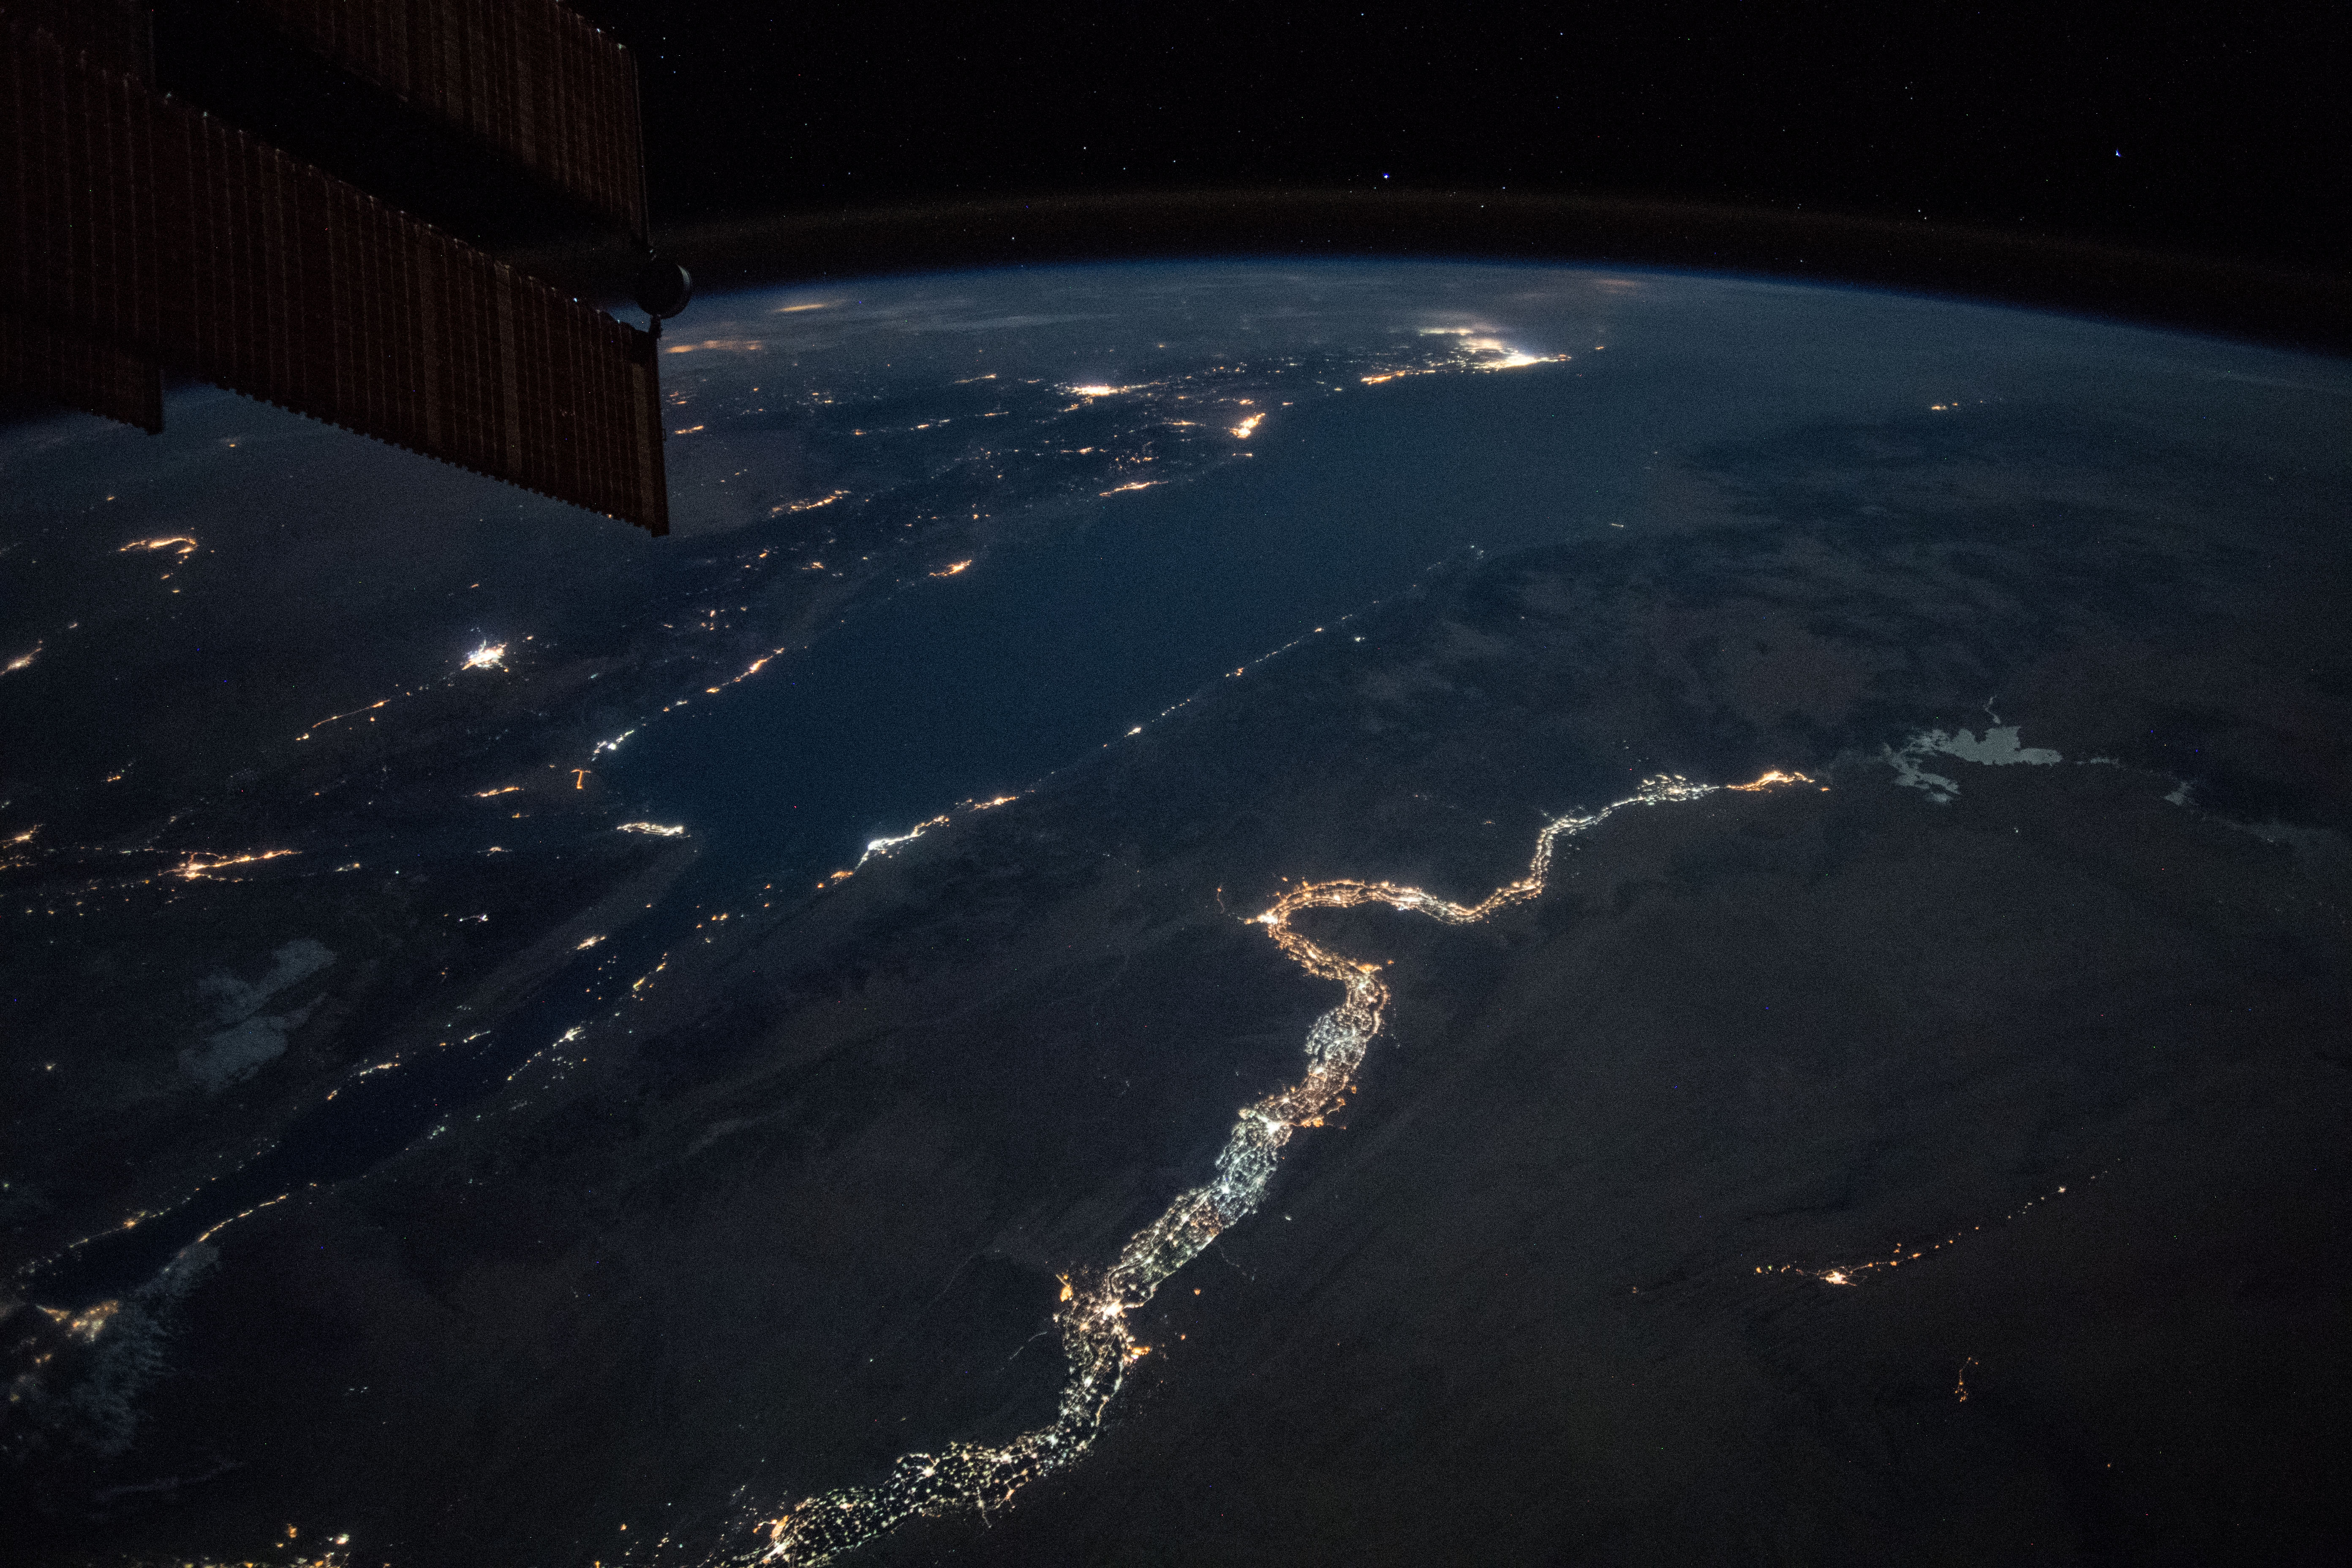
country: EGYPT
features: NILE RIVER, NUBIAN DESERT, NASSER LAKE, EASTER DESERT, RED SEA, GULF OF SUEZ, GULF OF AQABA, NIGHT, EARTH LIMB
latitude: 26.3
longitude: 33.2
